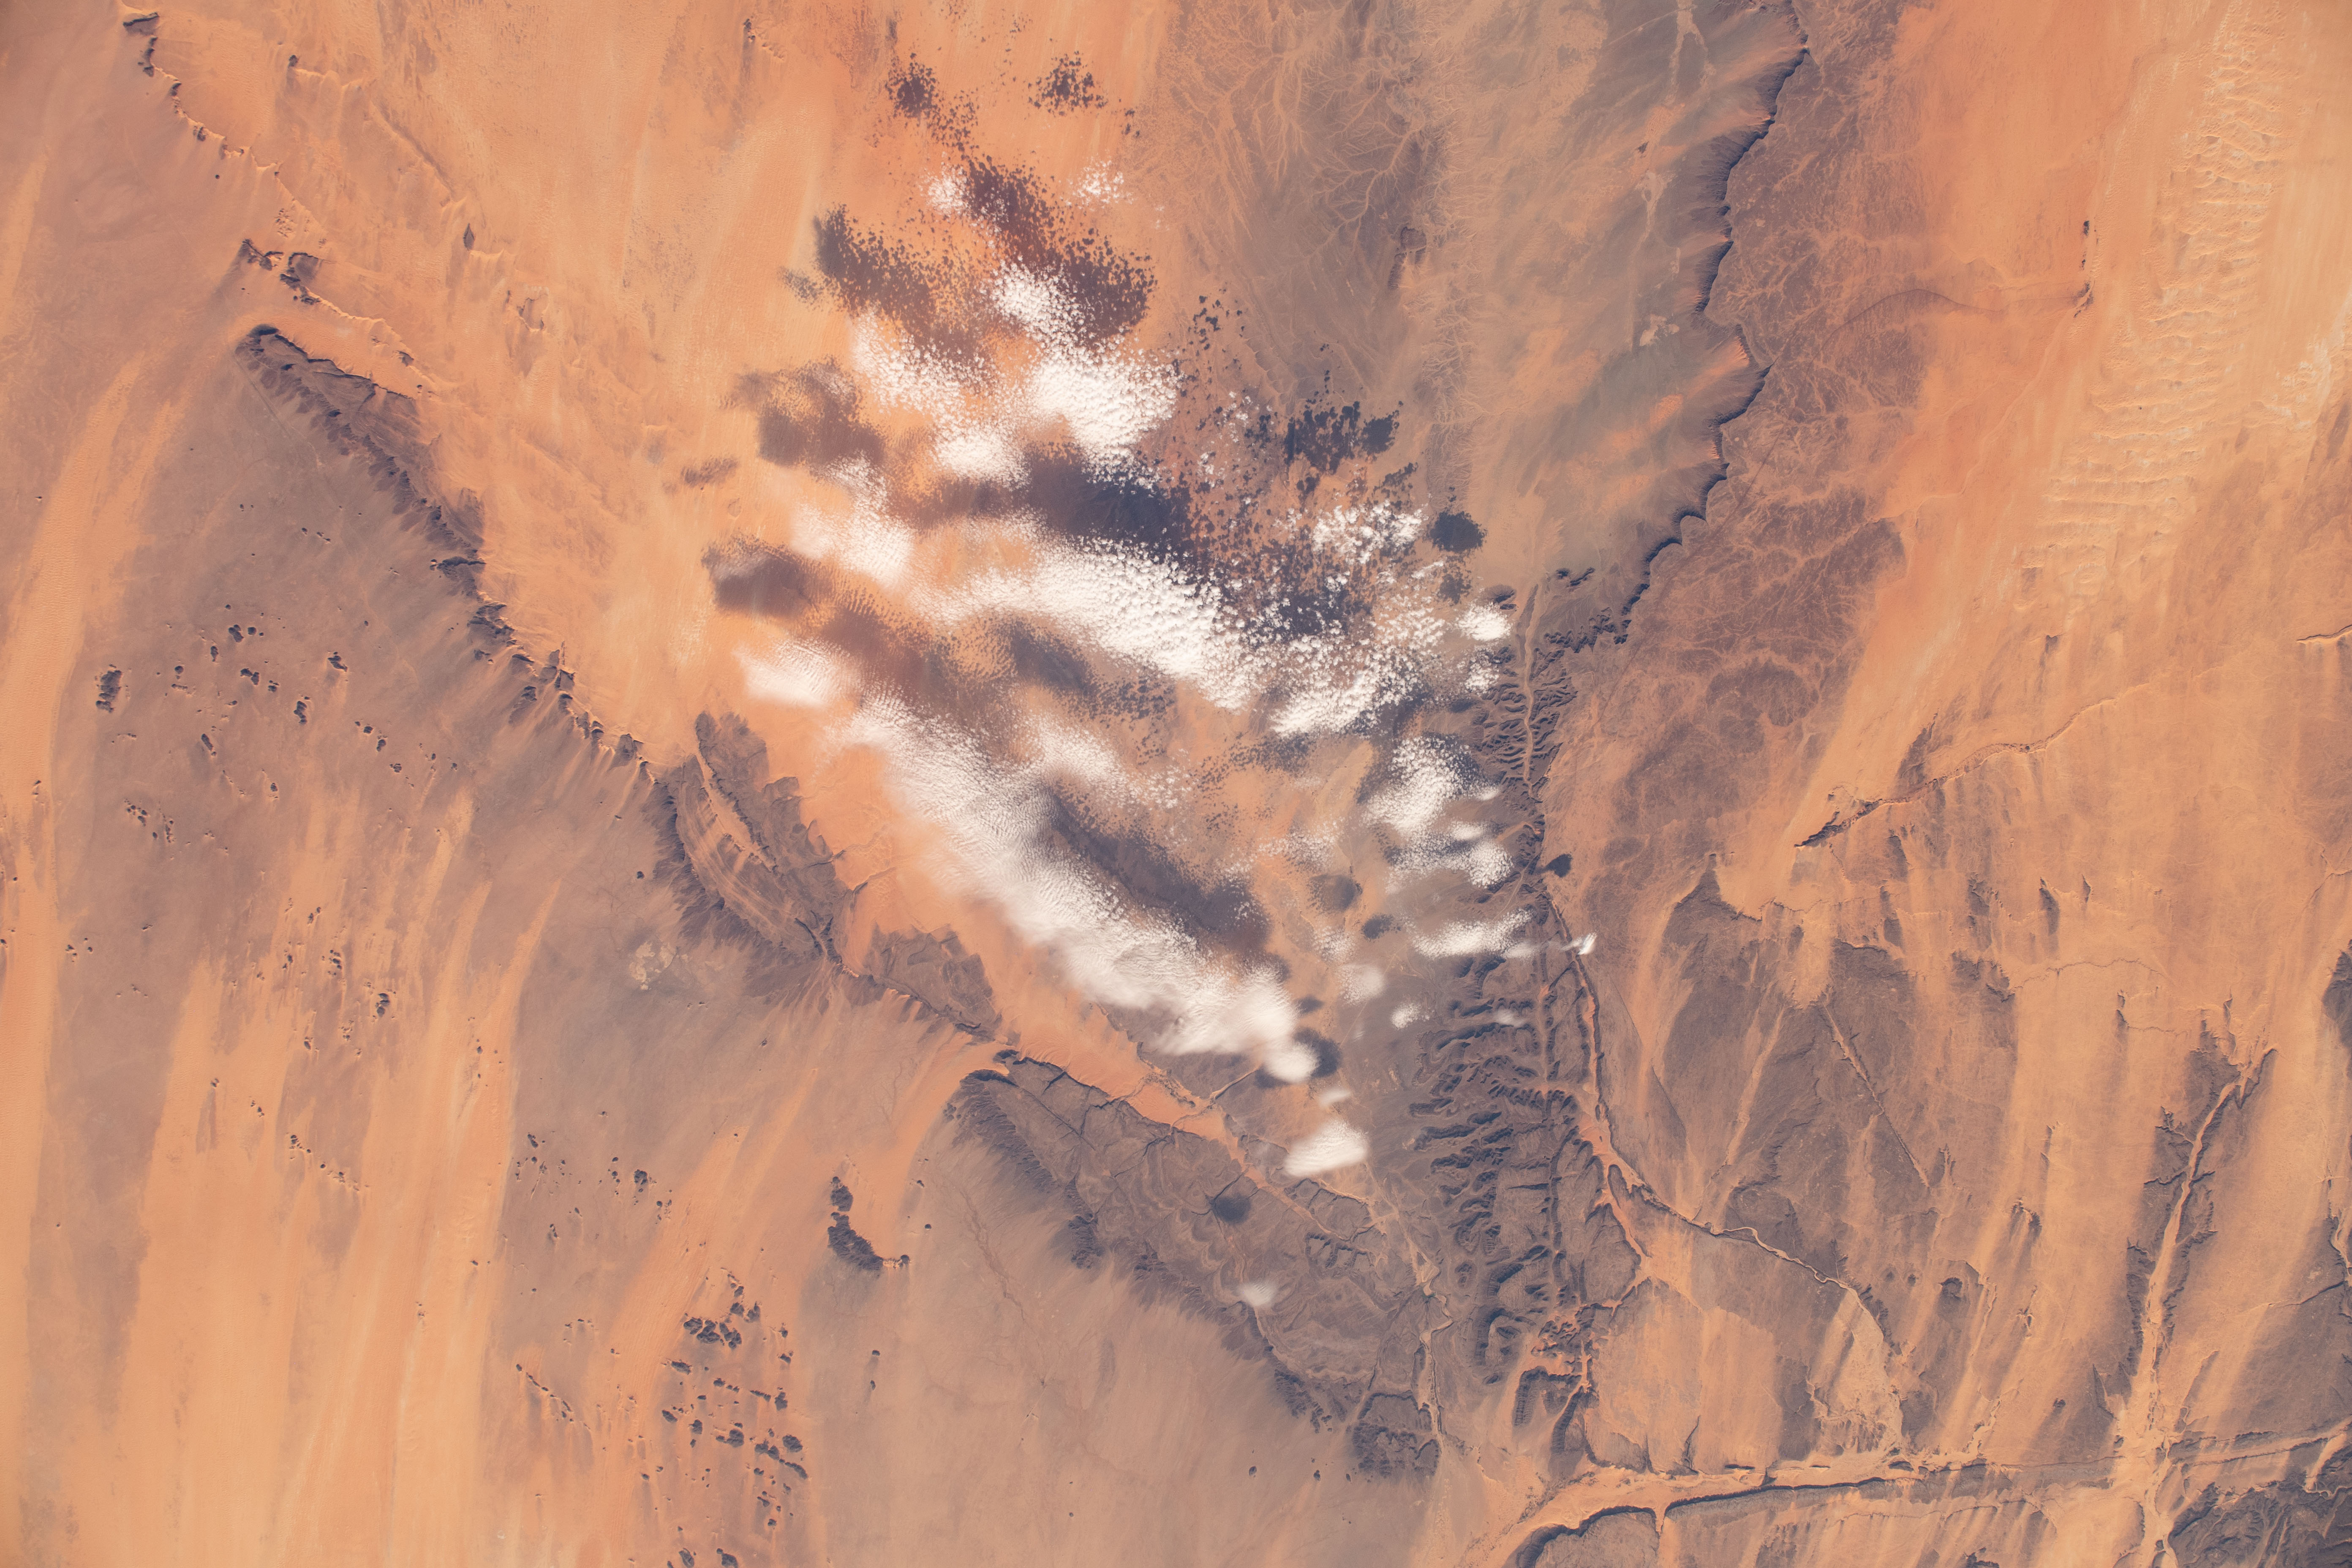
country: MAURITANIA
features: RICHAT STRUCTURE
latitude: 20.7
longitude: -12.9
